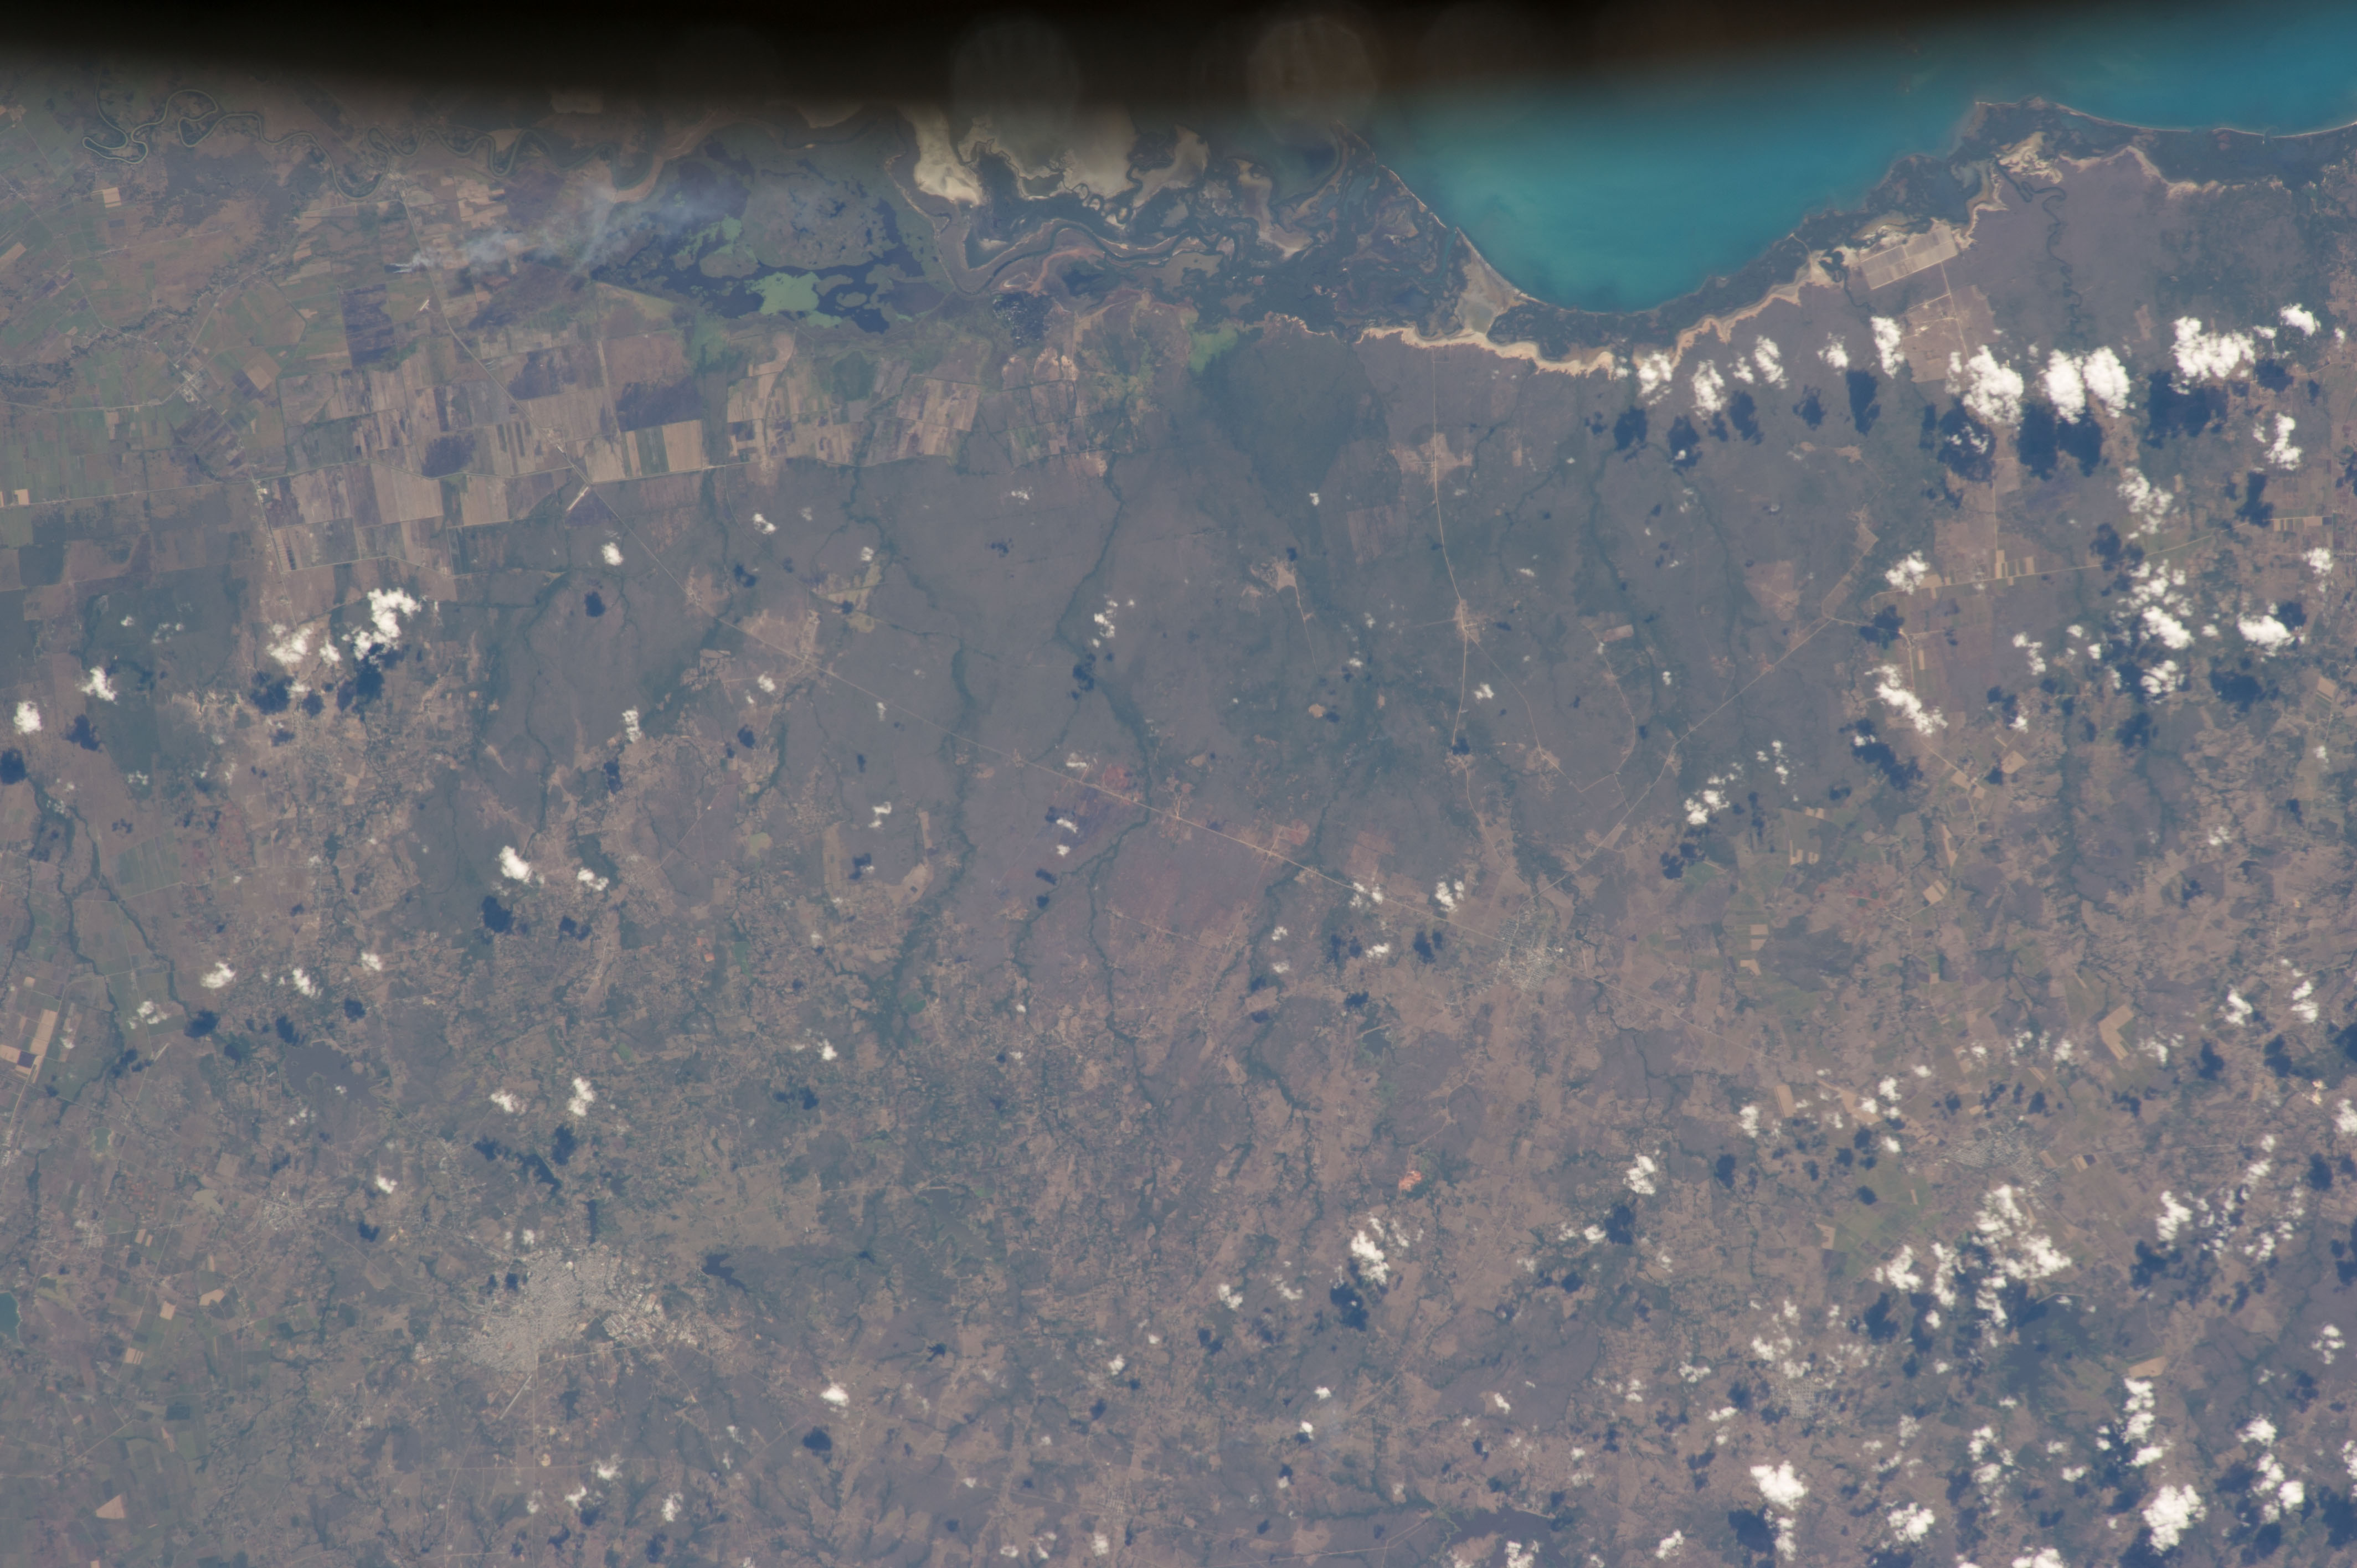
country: CUBA
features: LAS TUNAS, JOBABO, PORTION OF COAST OF GULF OF GUACANAYABO
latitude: 20.9
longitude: -77.2
